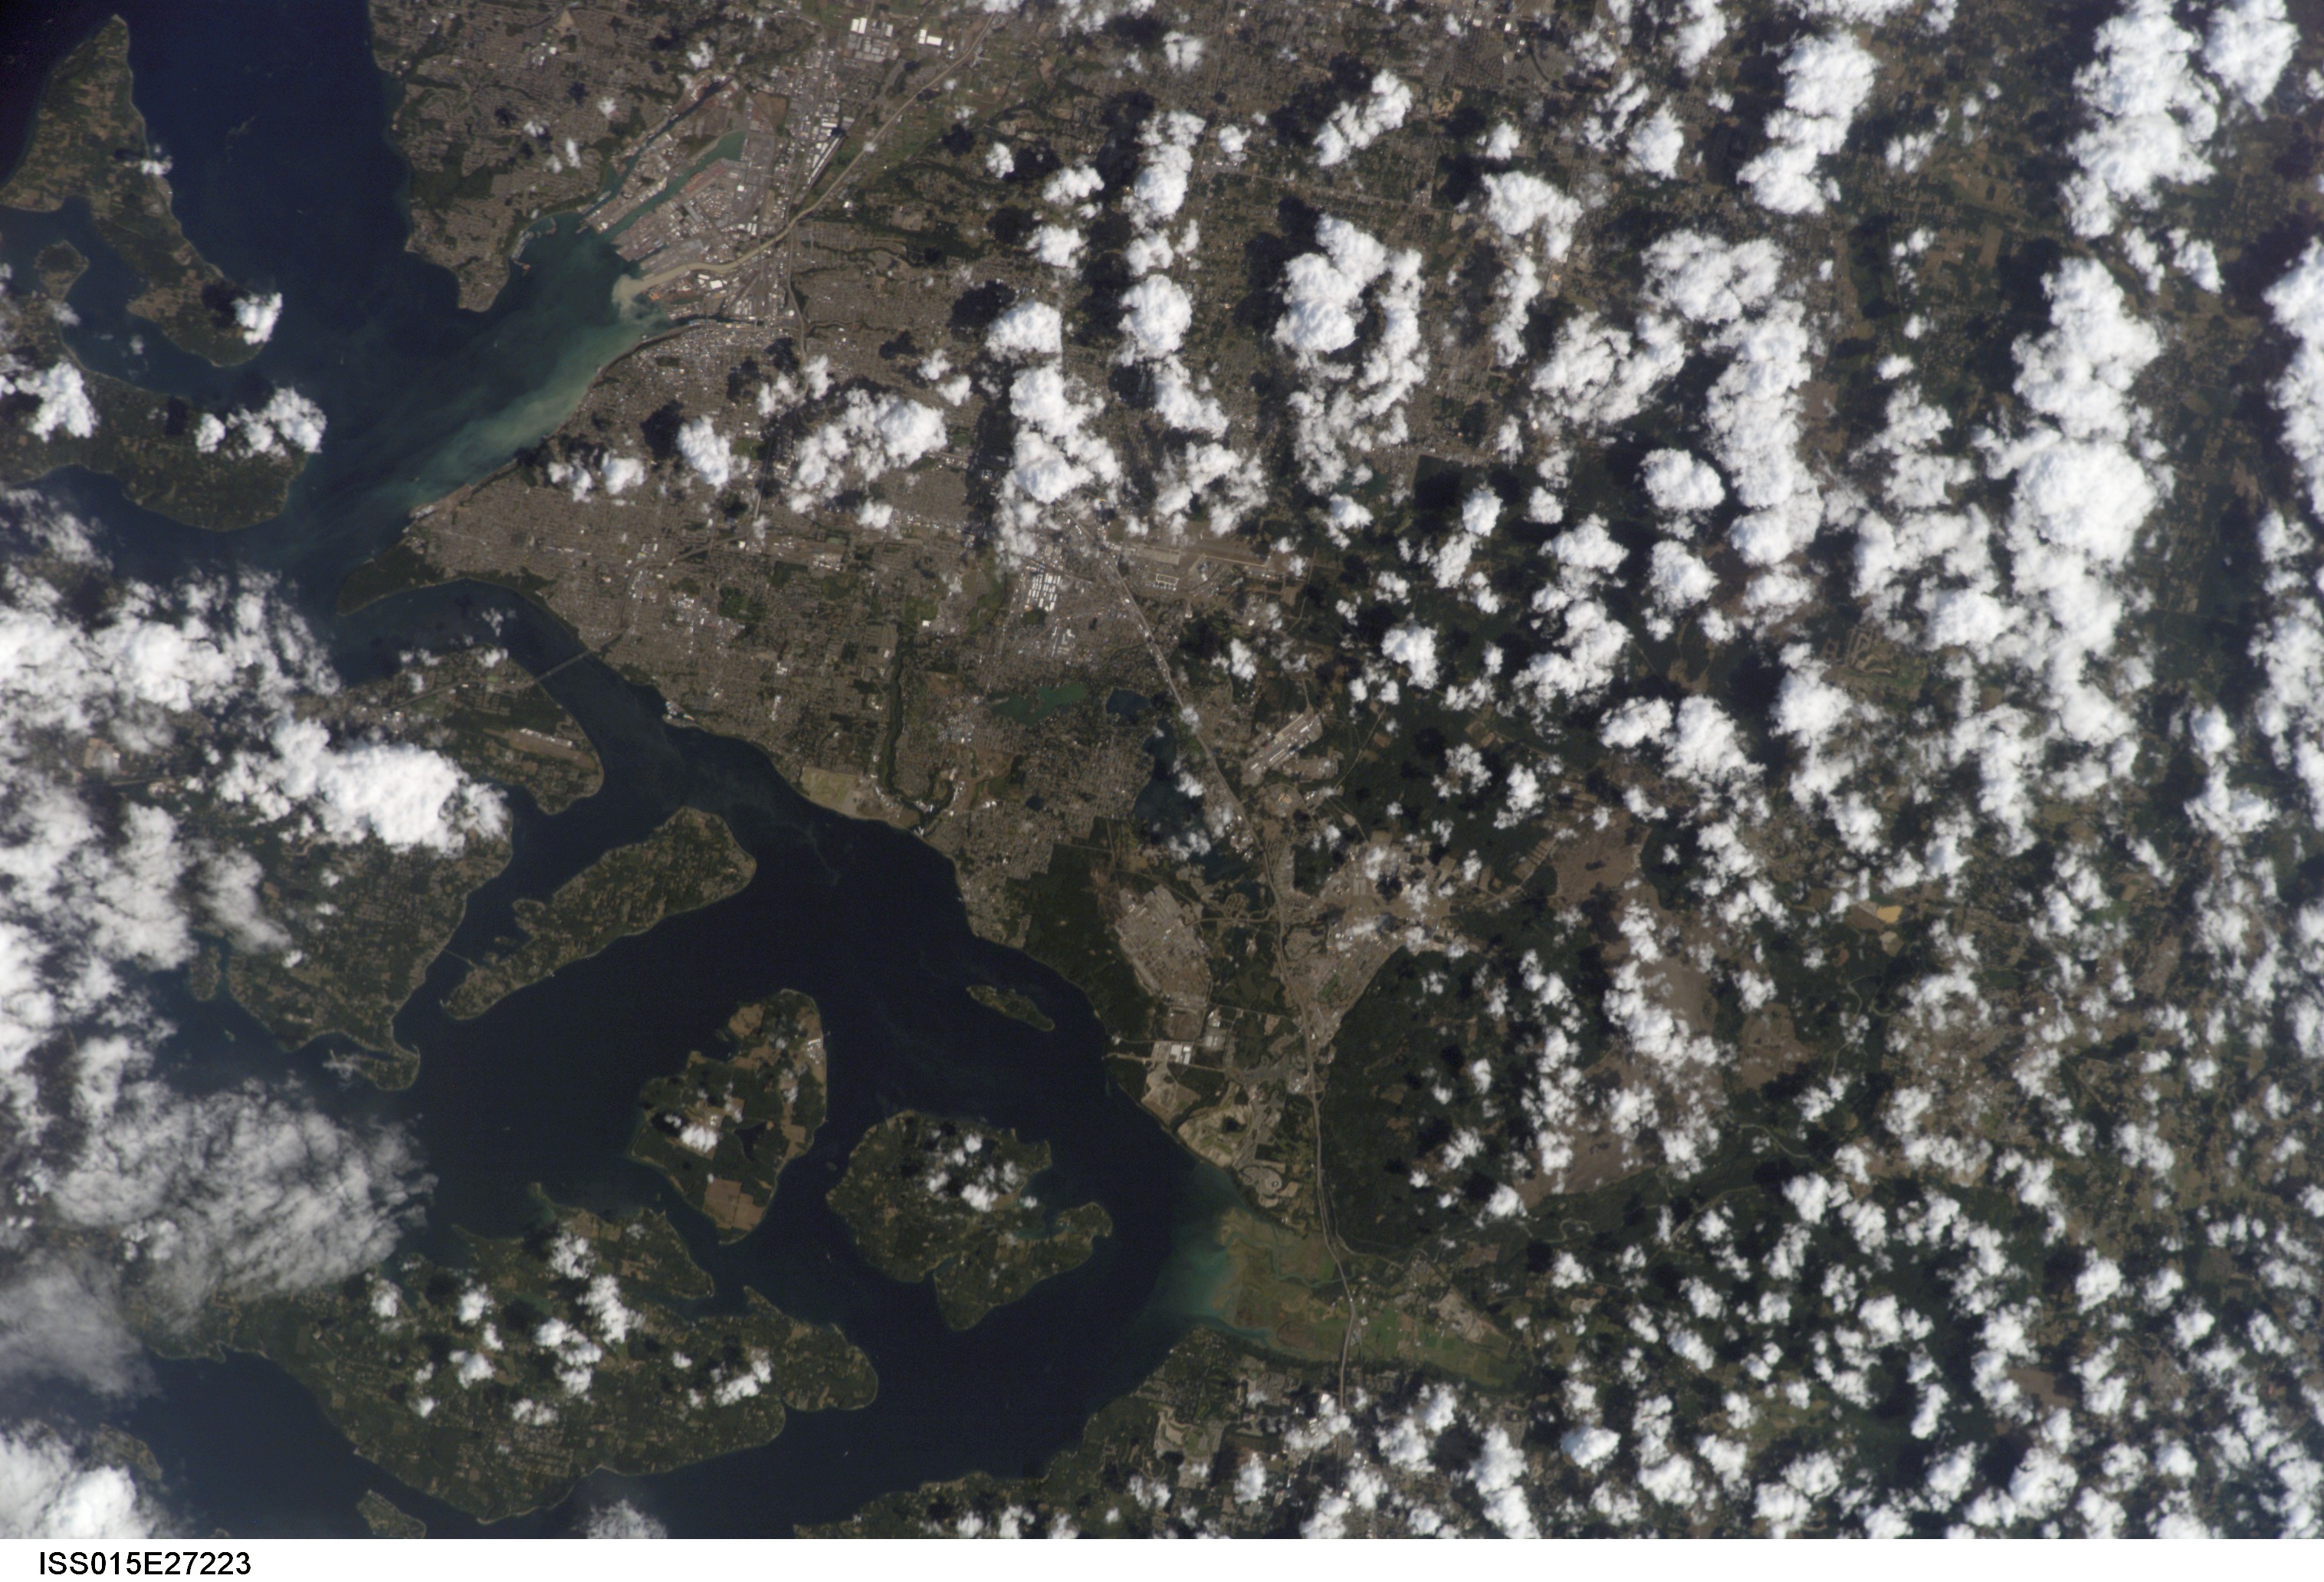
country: USA-WASHINGTON
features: TACOMA, PUYALLUP R., PUGET SOUND
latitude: 47.1
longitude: -122.6
